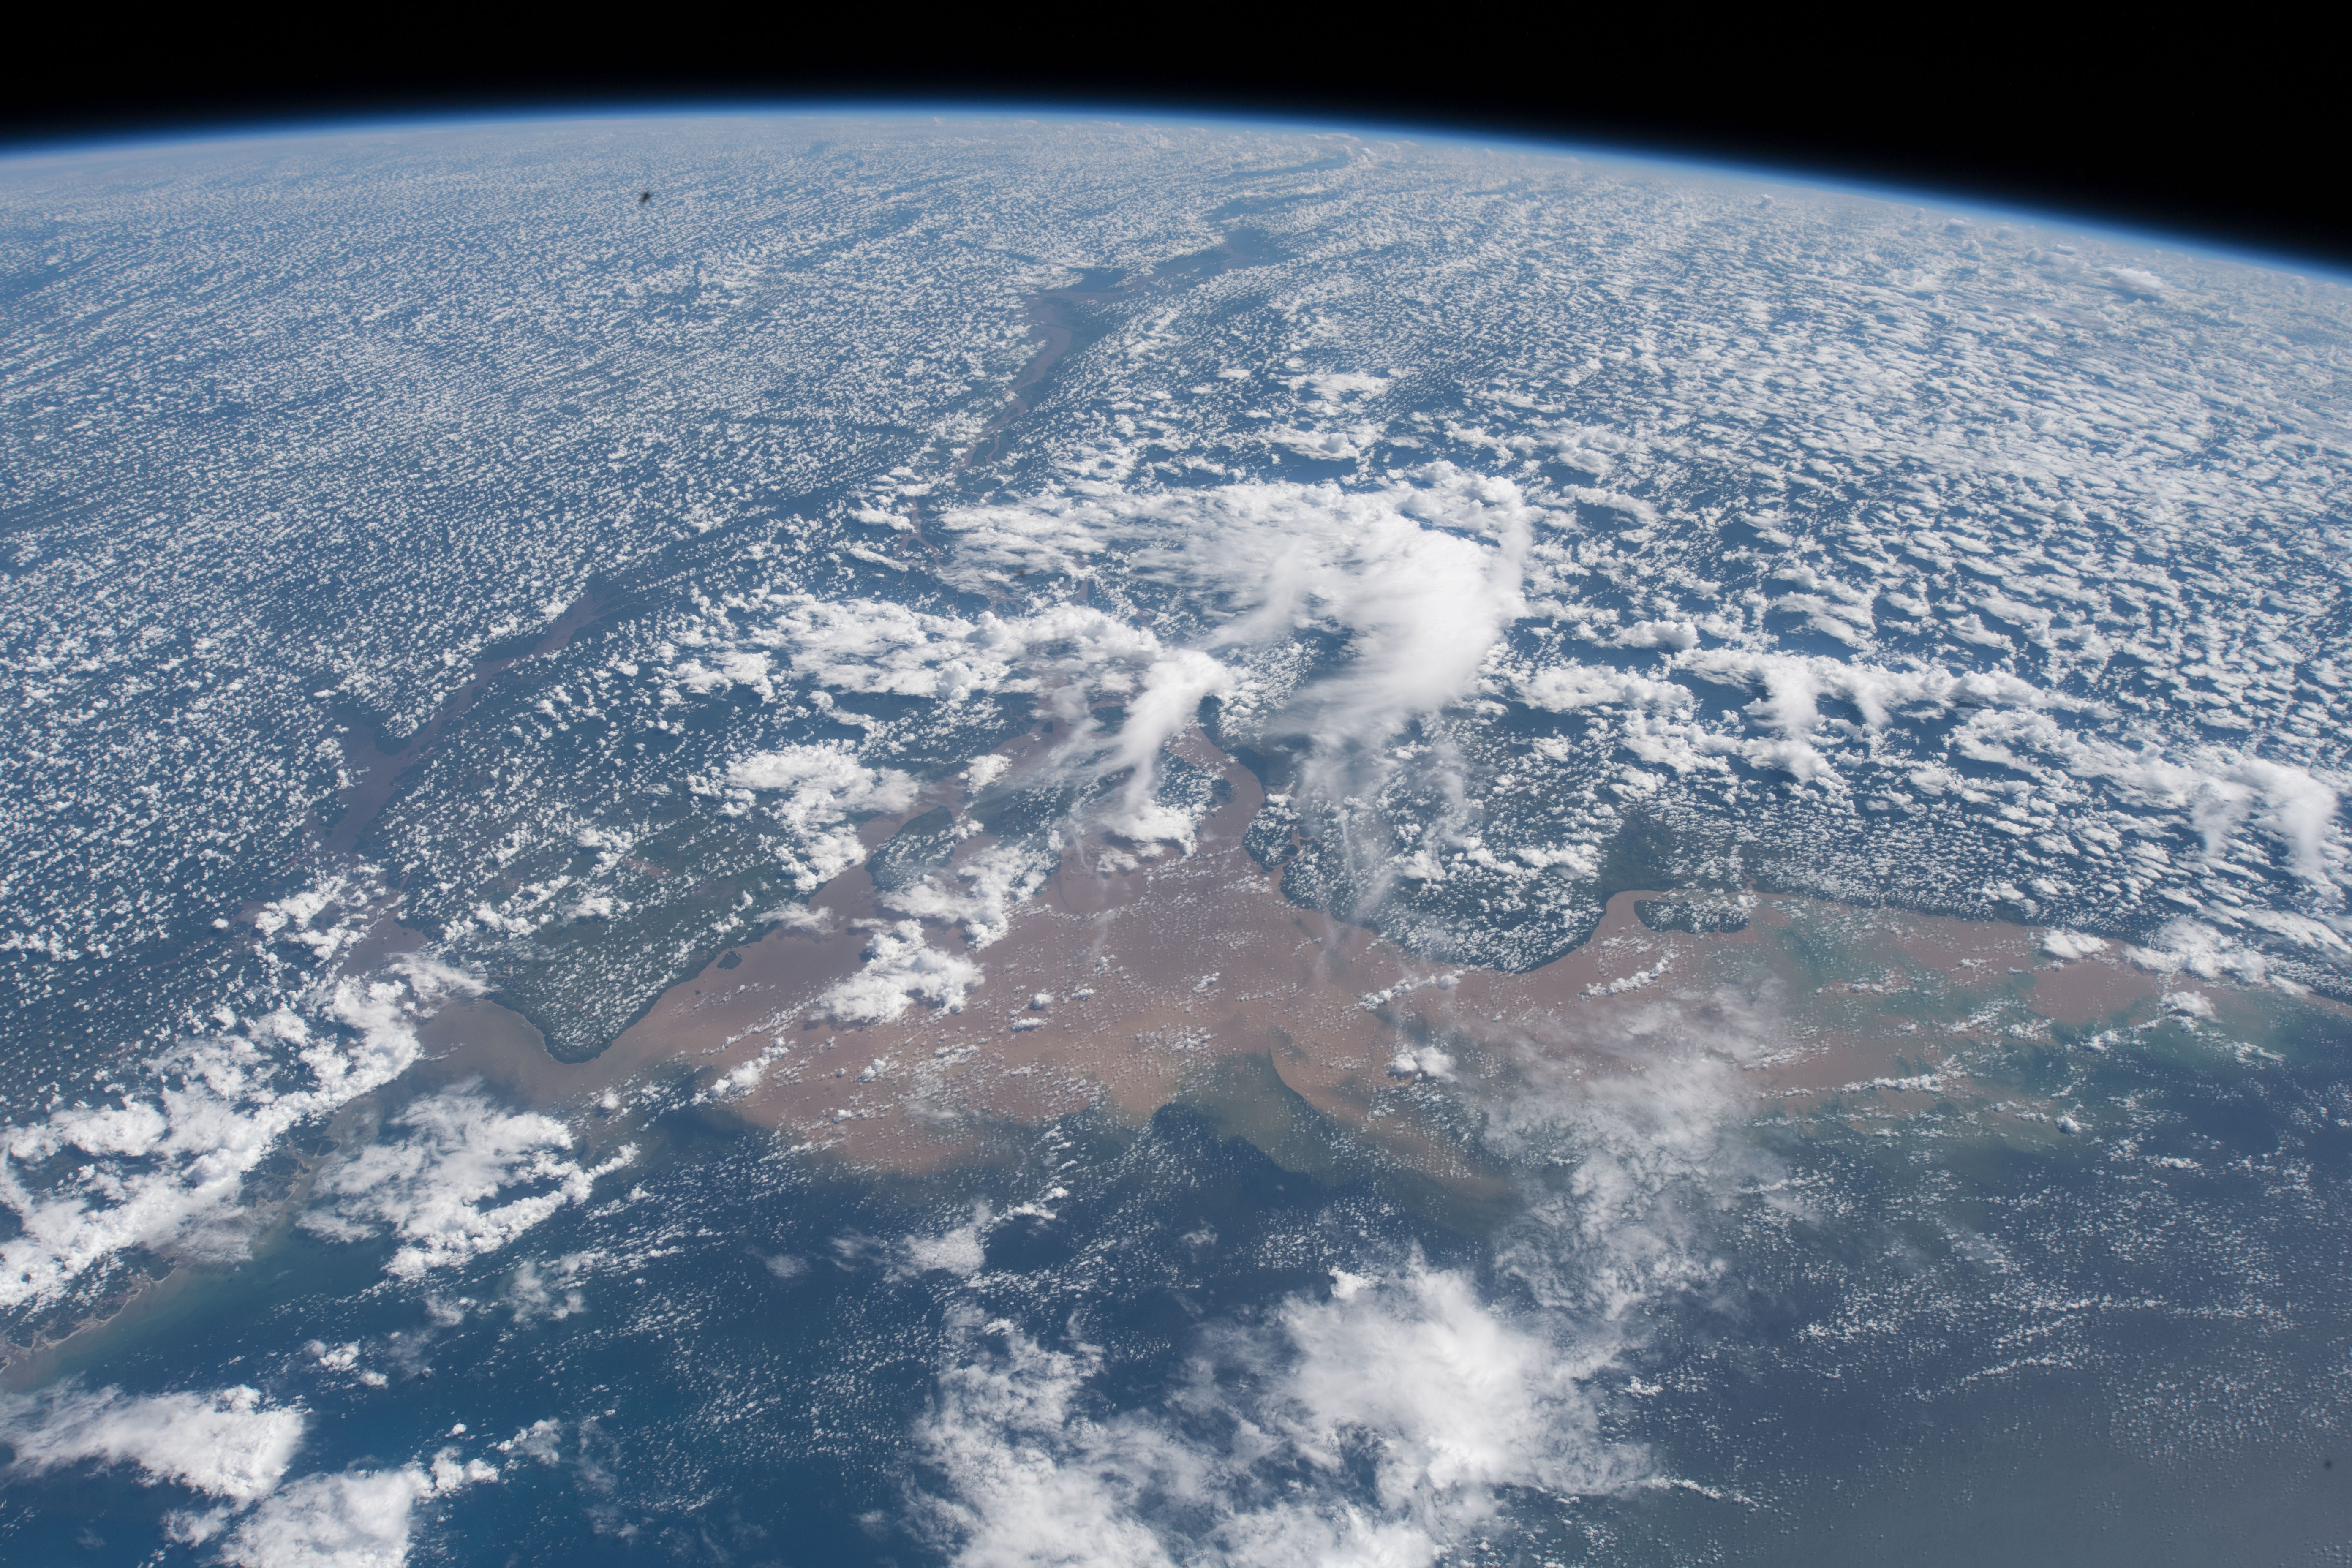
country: BRAZIL
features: PERIGOSO CANAL, AMAZONAS RIVER, RAINFOREST, ATLANTIC OCEAN, EARTH LIMB
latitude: 0.5
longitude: -50.4
